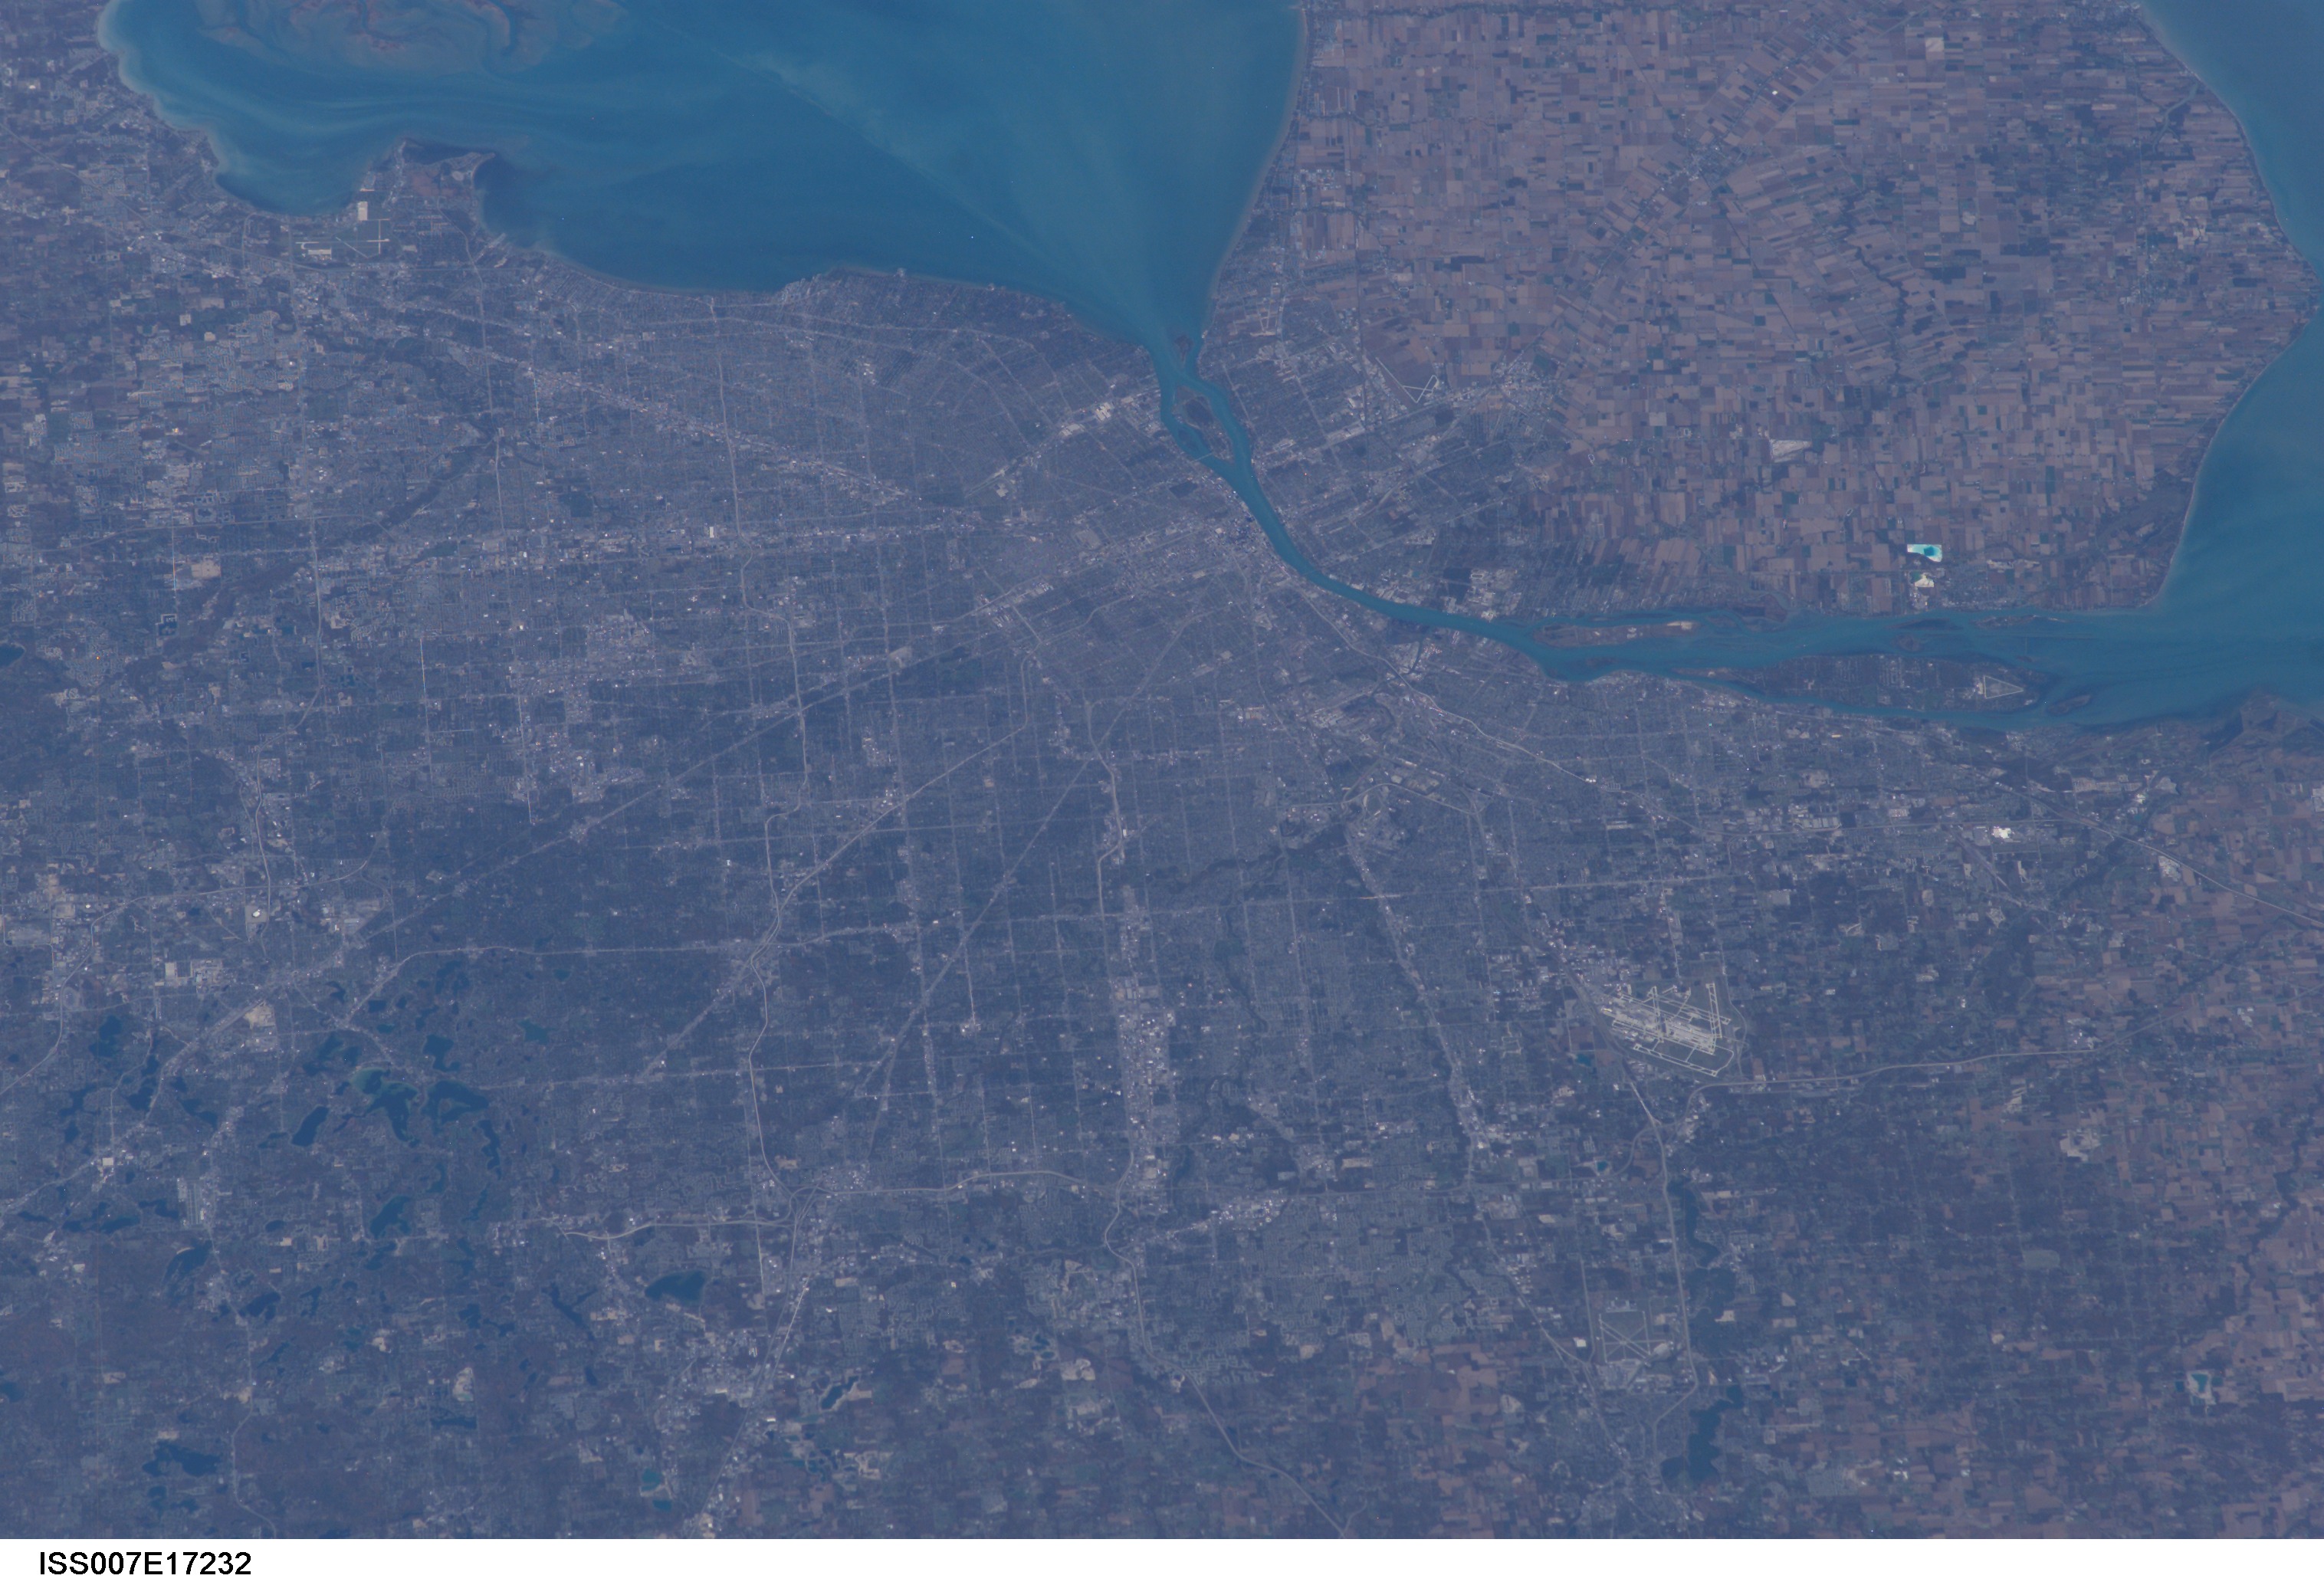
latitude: 42.5
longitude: -83.5
